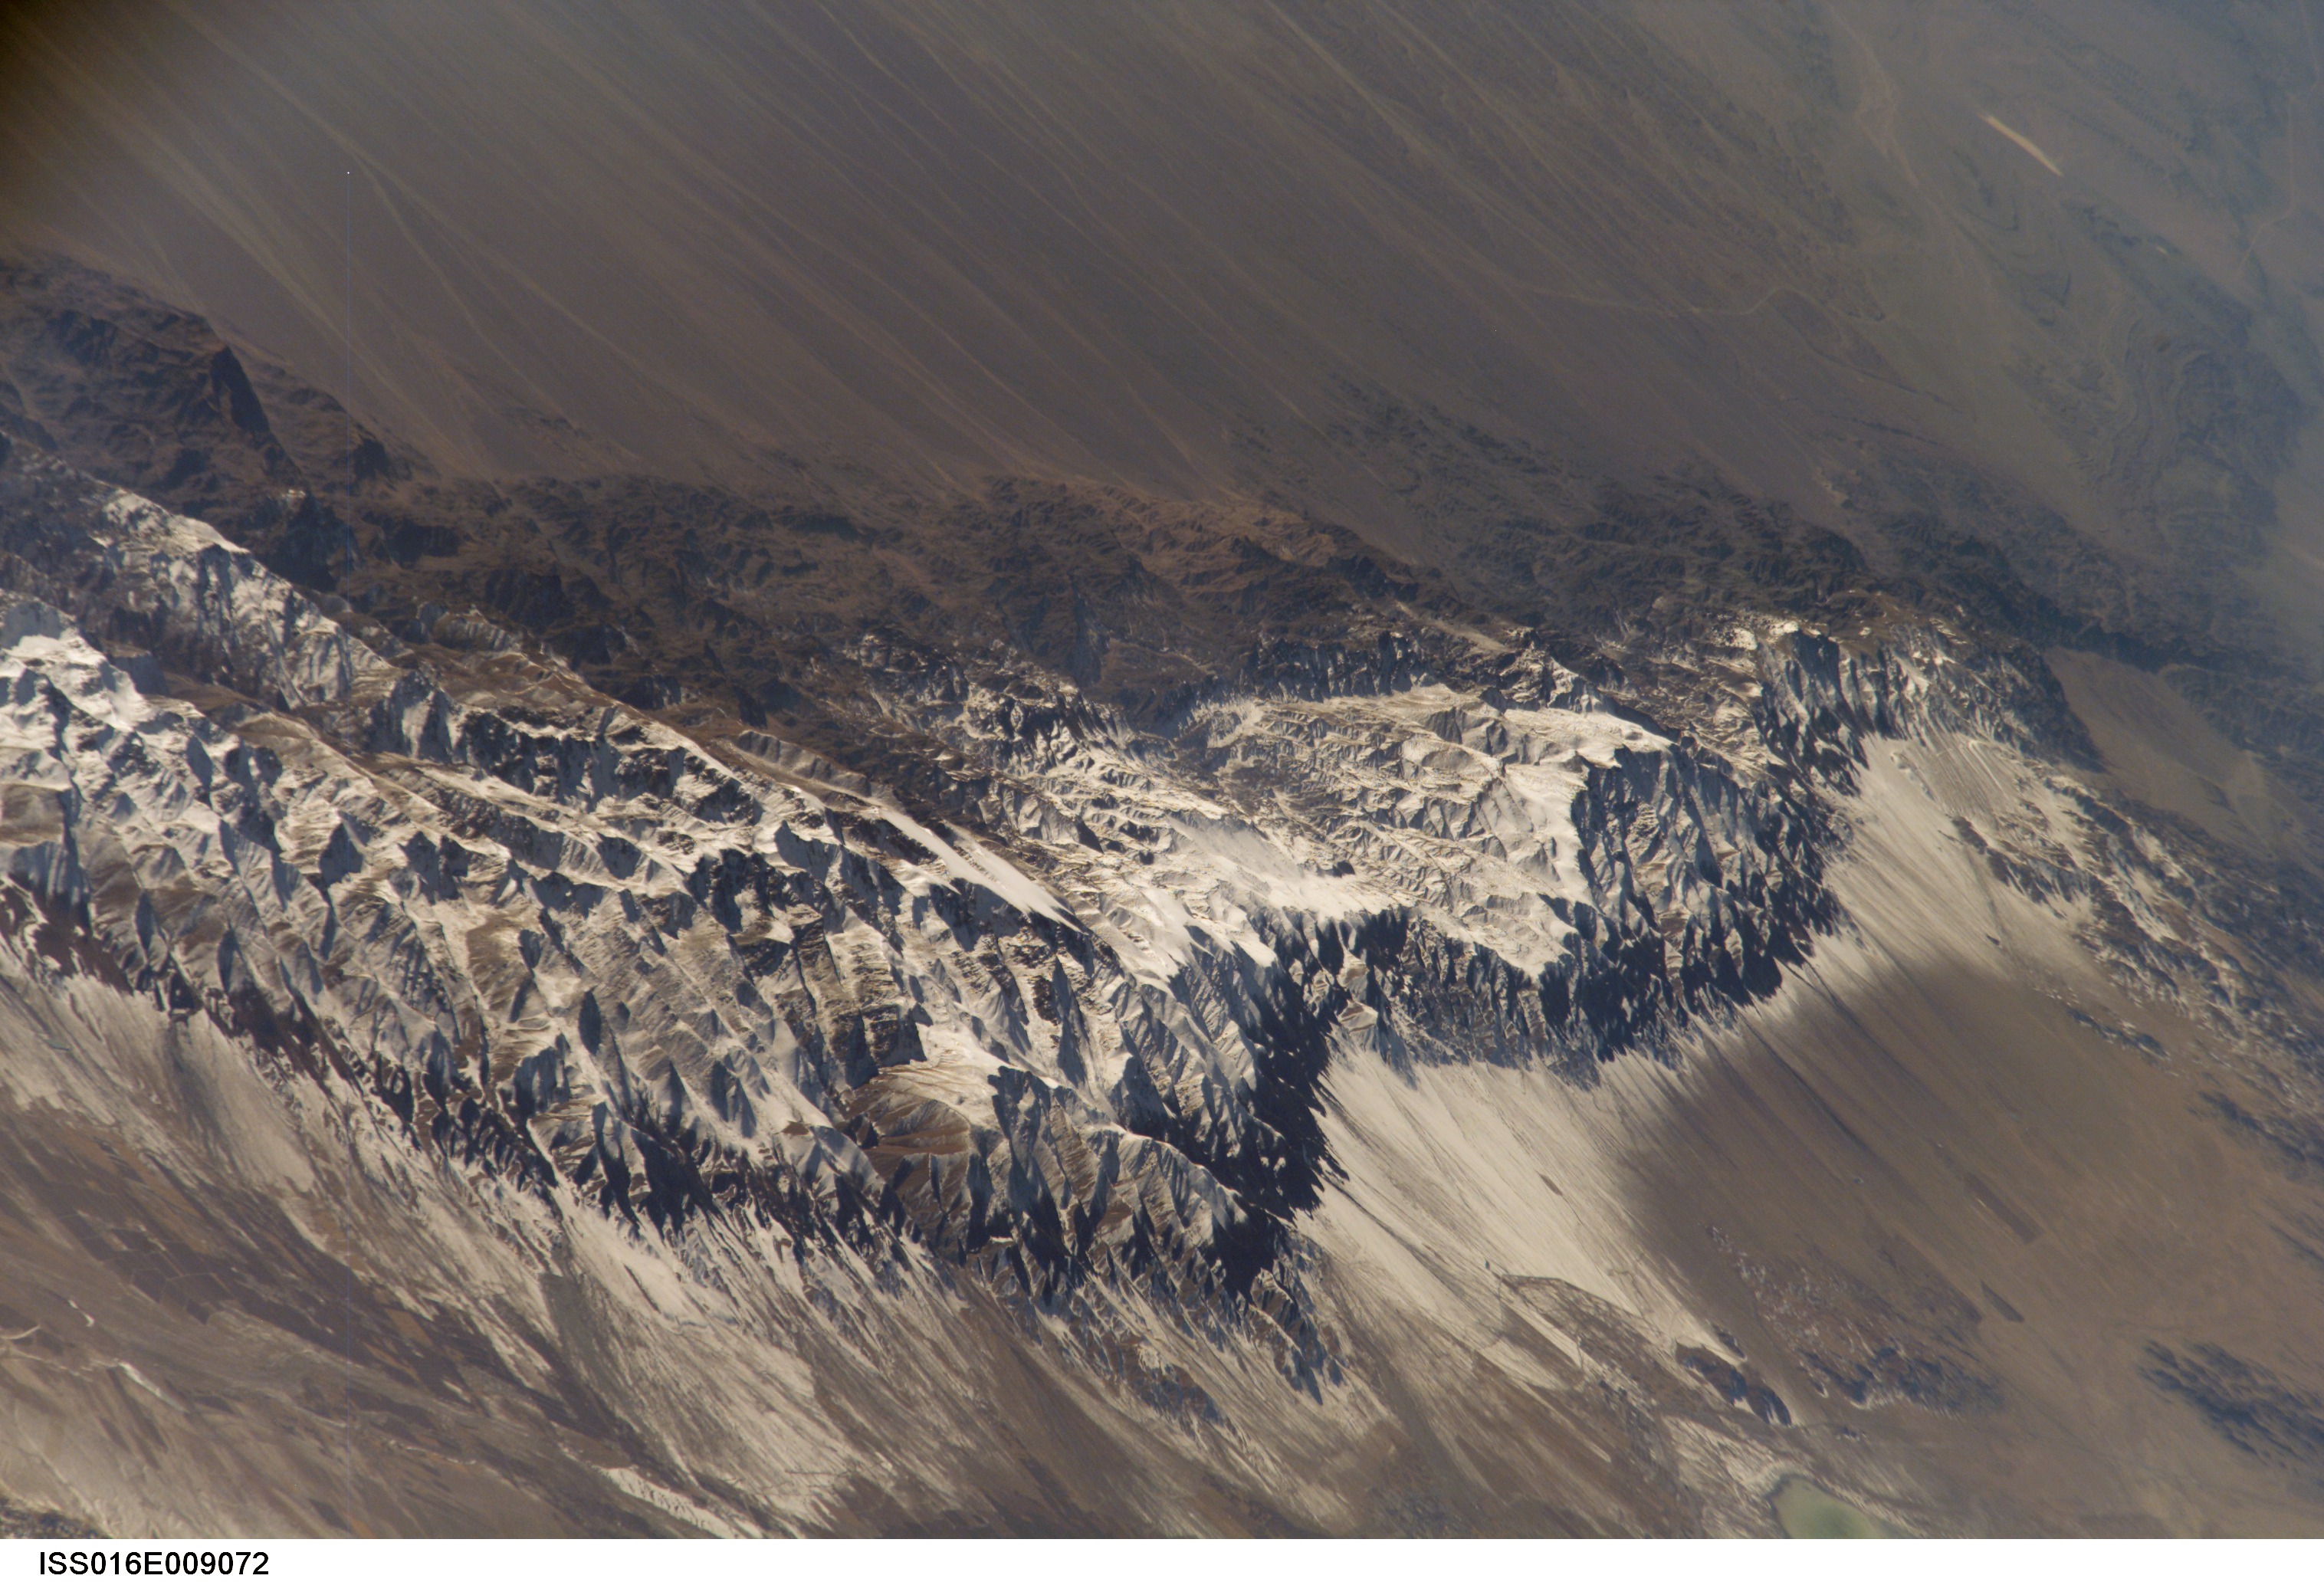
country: CHINA
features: PA-ERH-KU MTS., BARKOL LAKE
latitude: 43.5
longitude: 92.7
